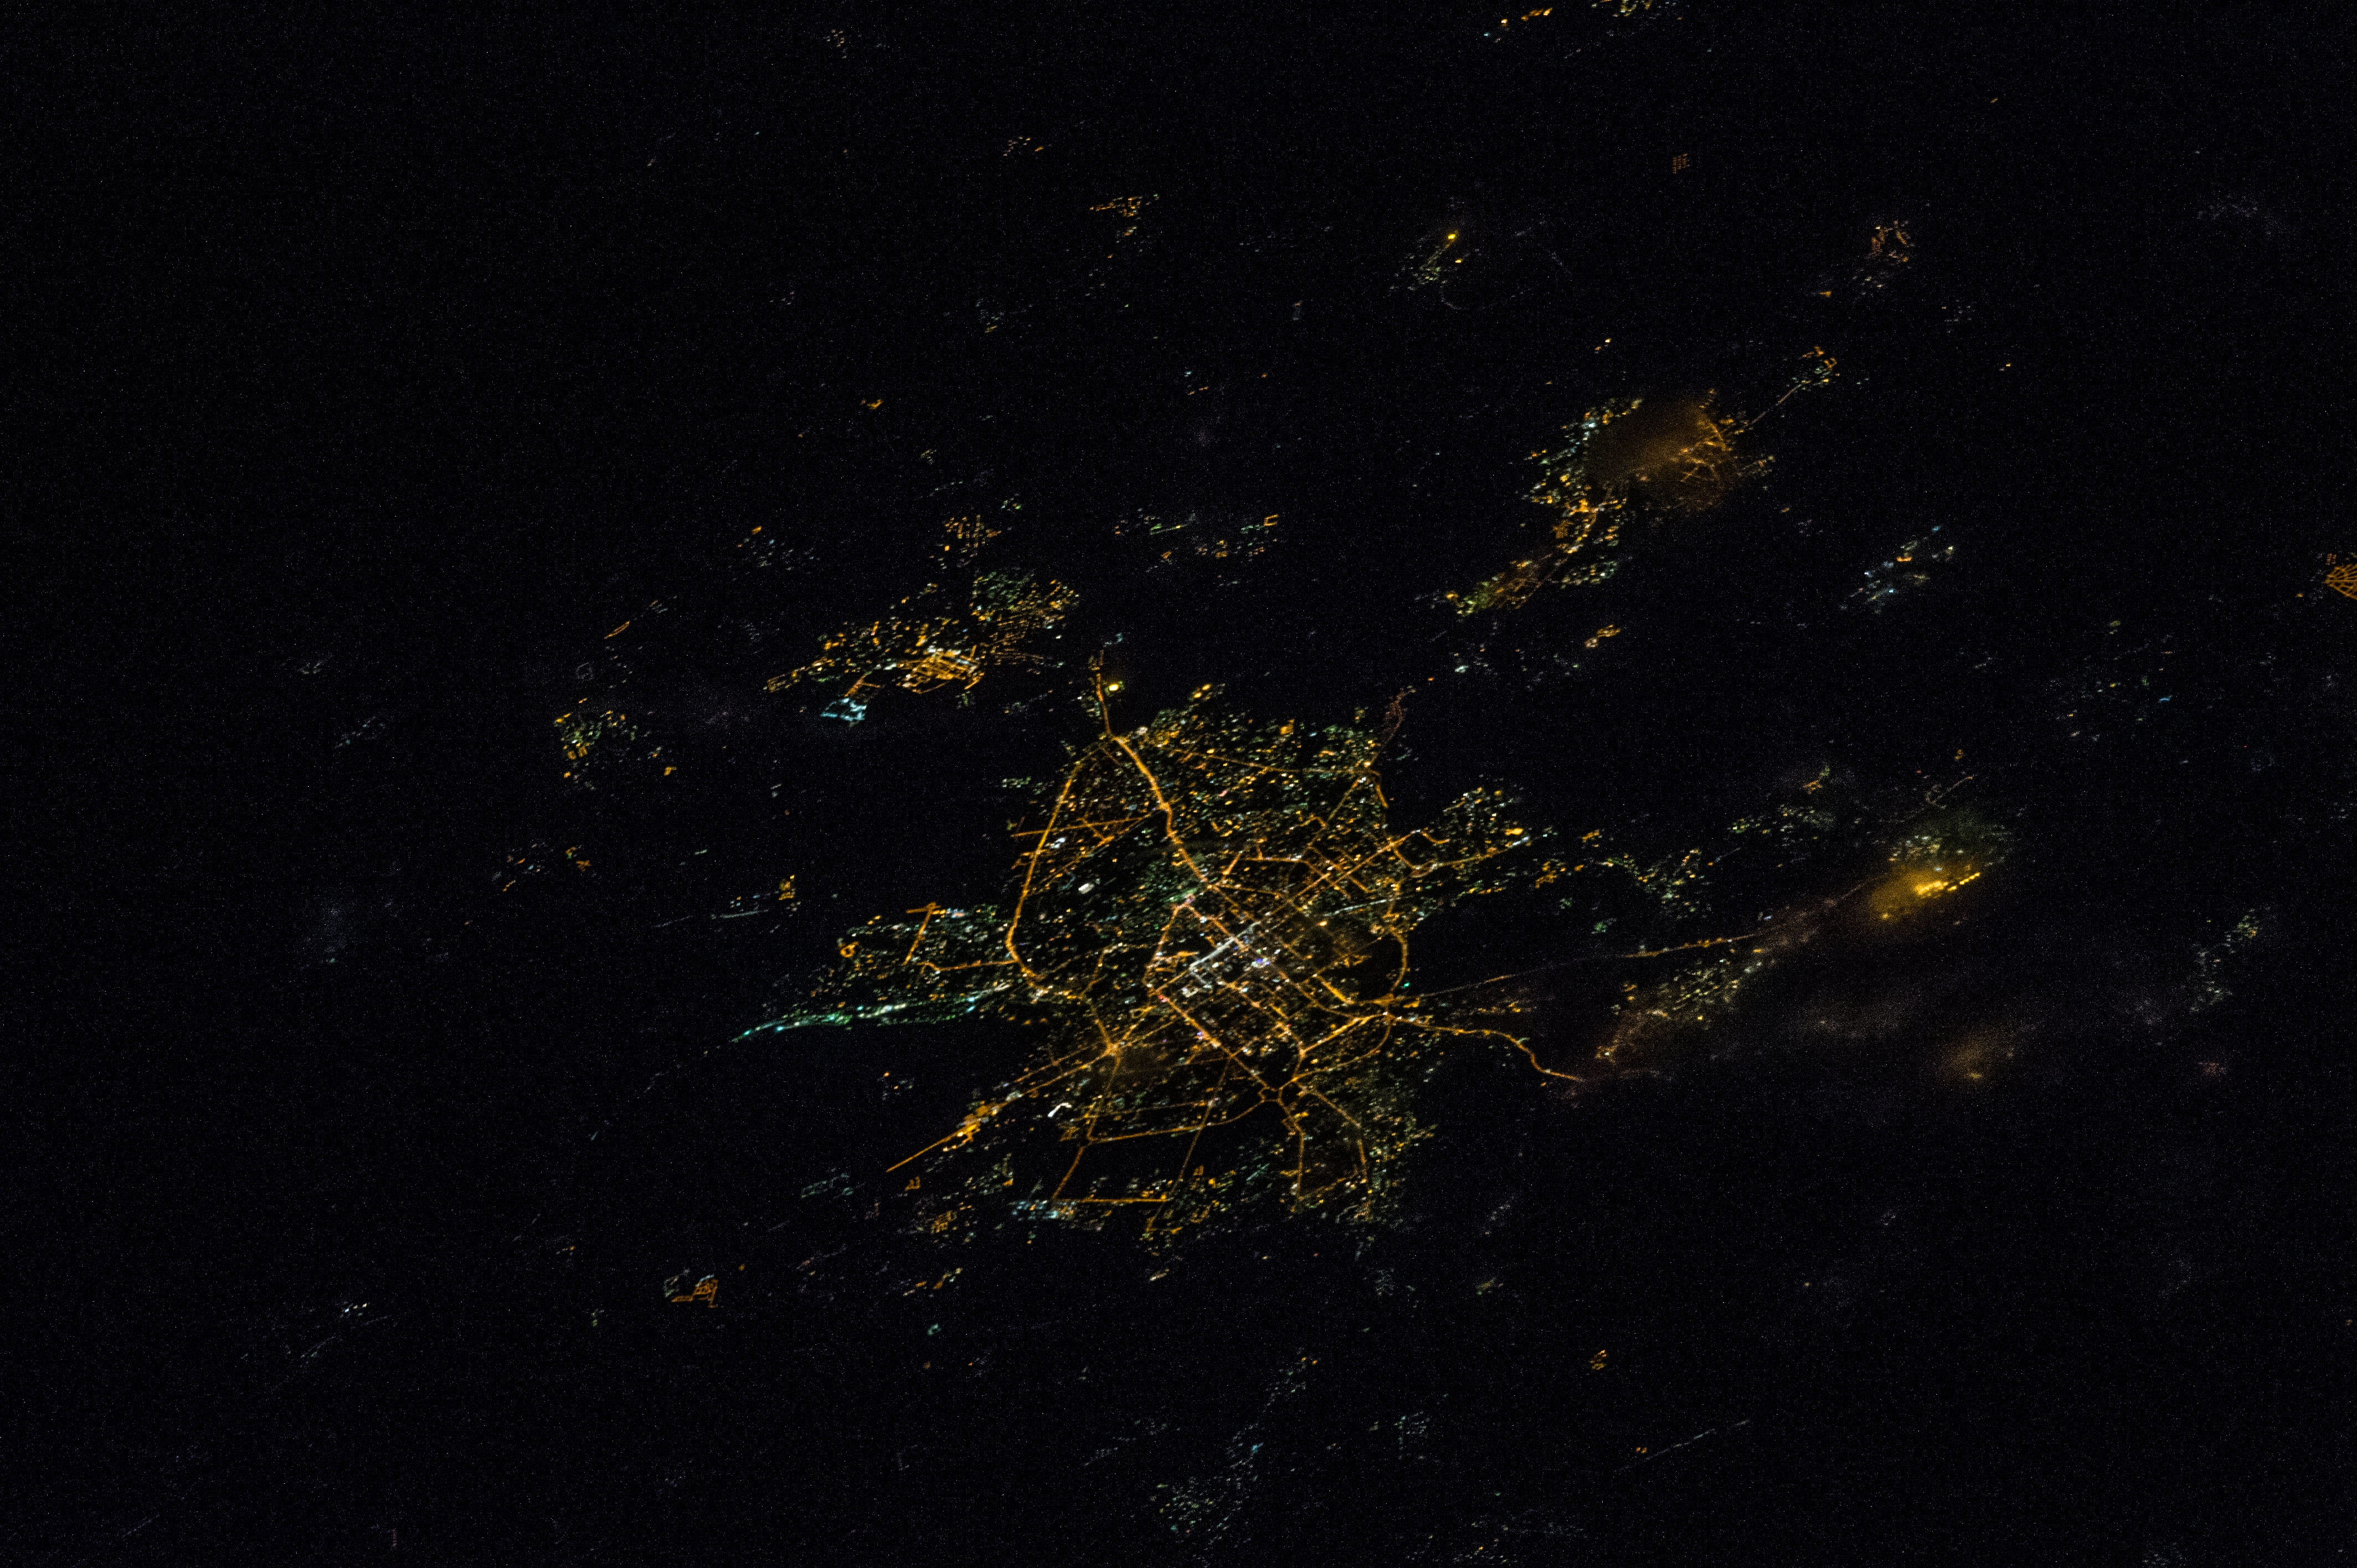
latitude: 55.0
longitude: 62.1
